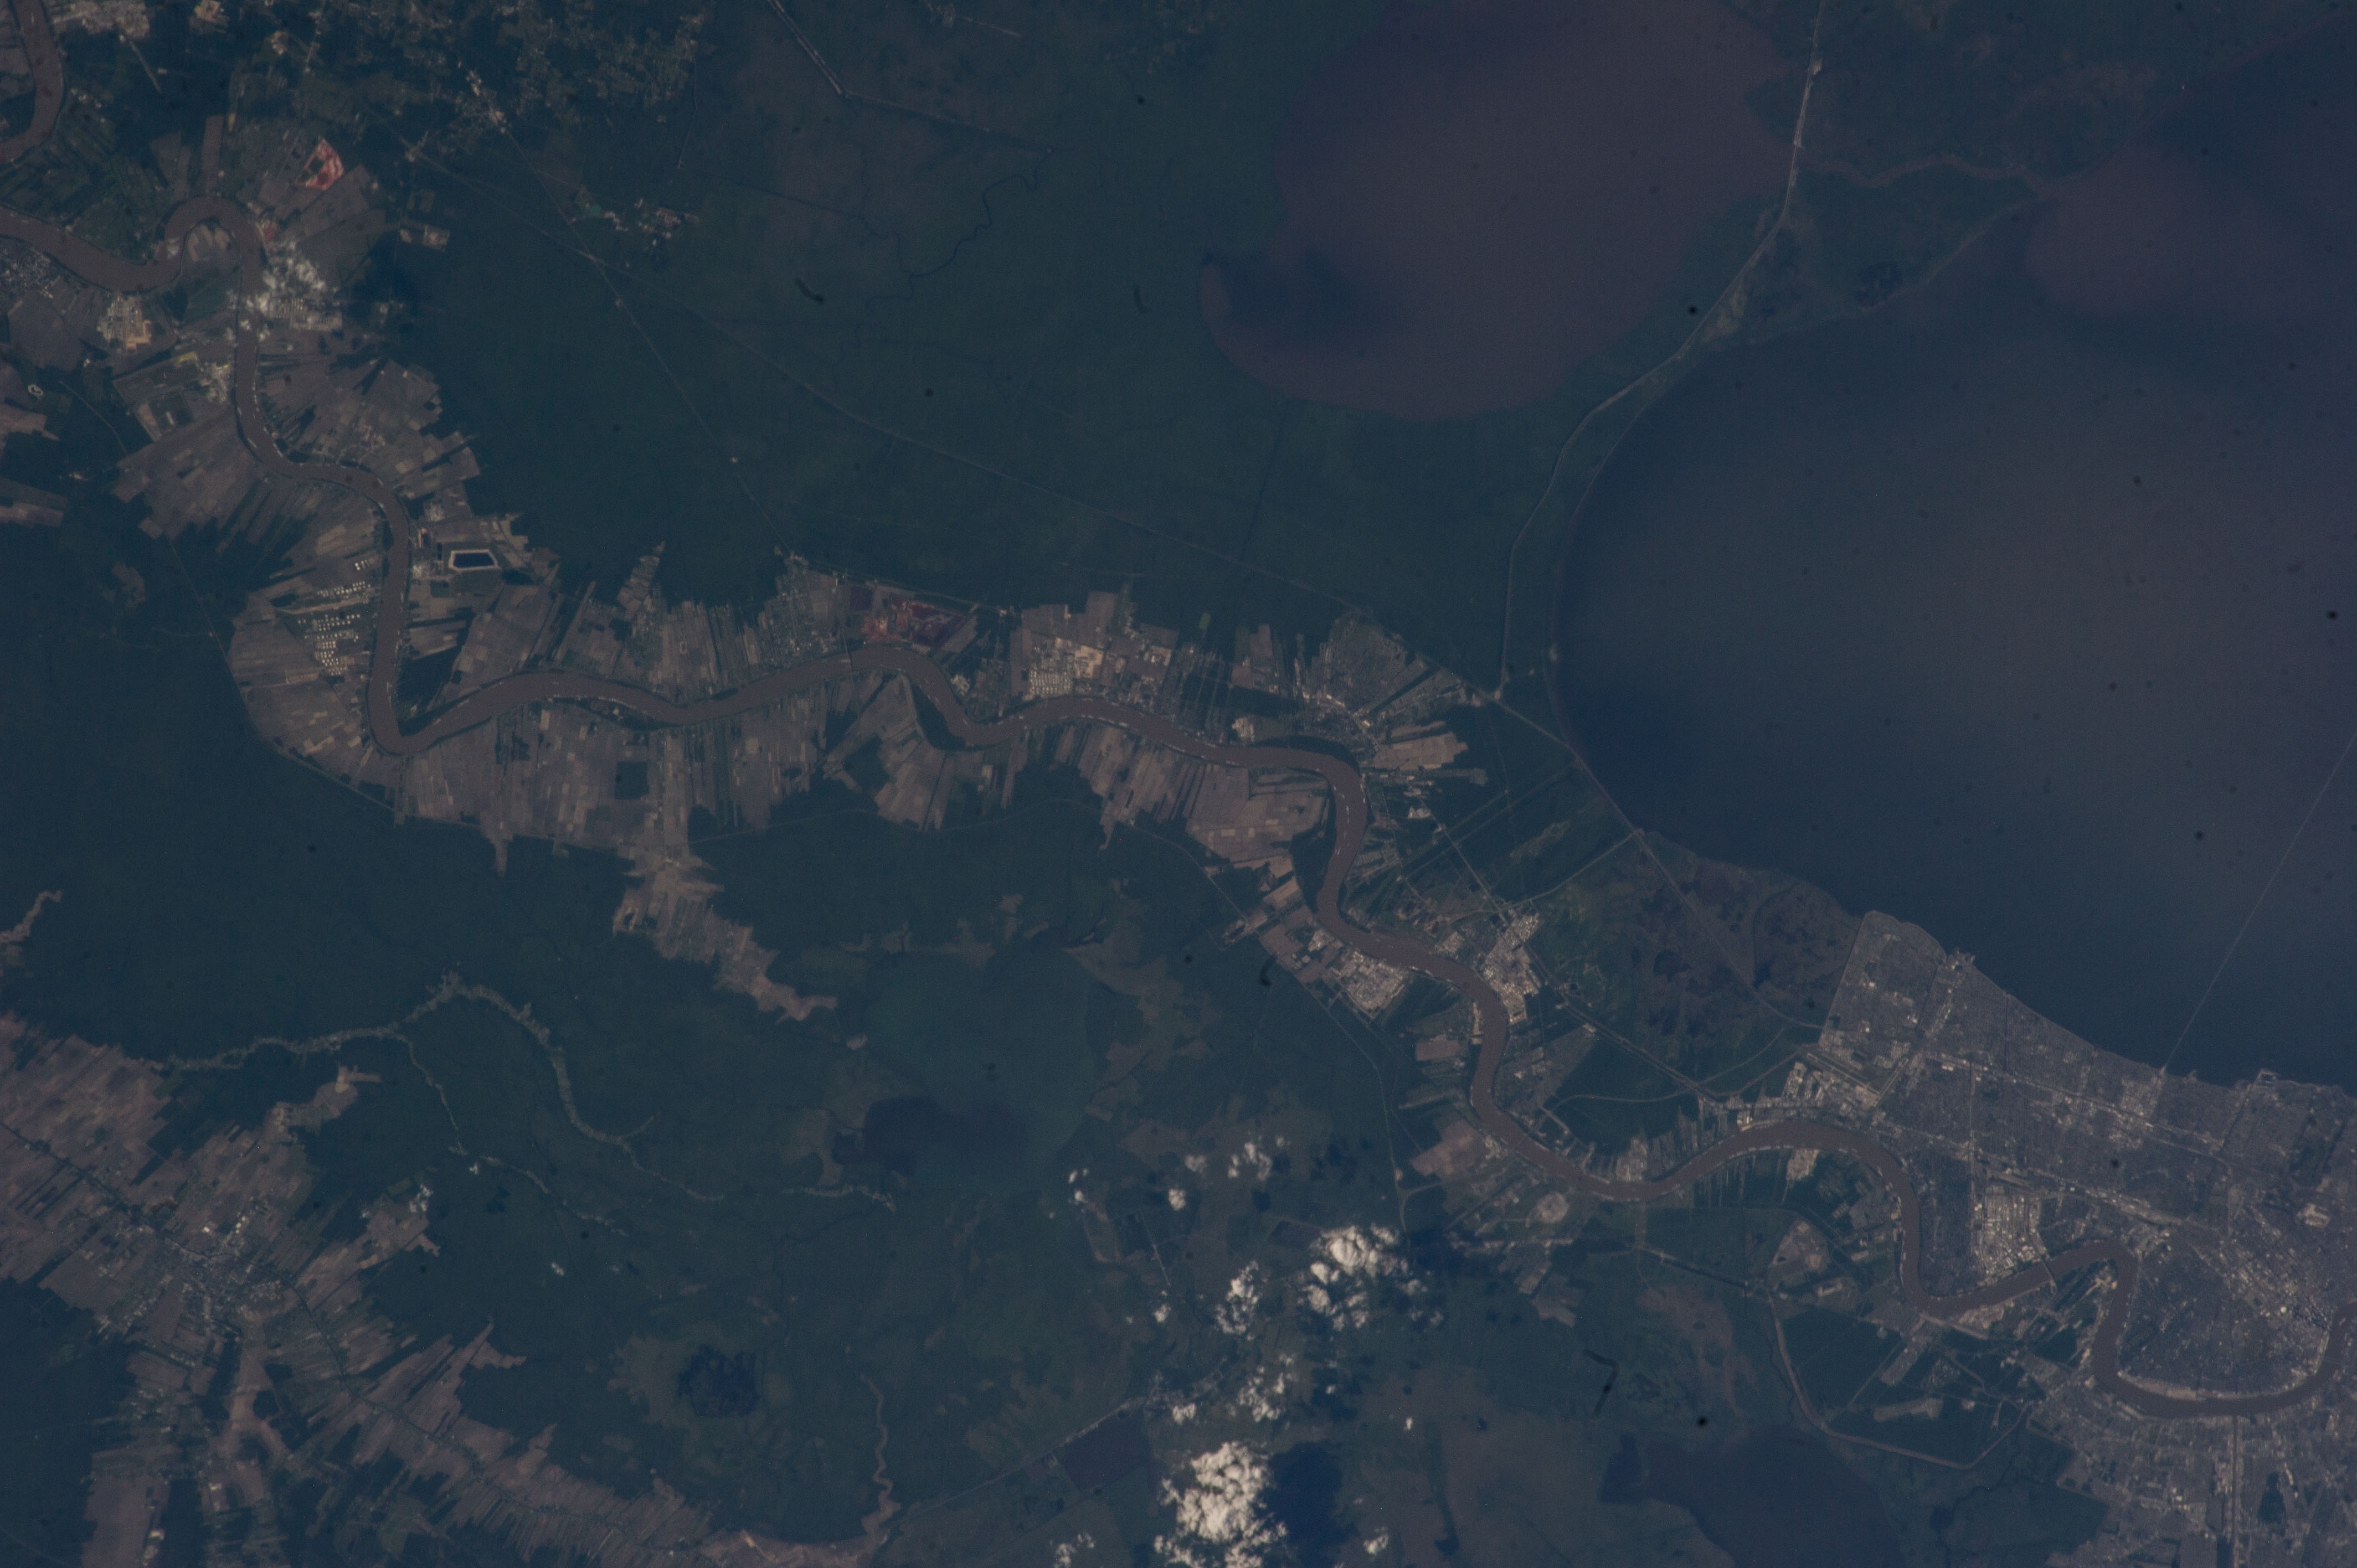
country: USA-LOUISIANA
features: LAKE PONTCHARTRAIN, MAUREAS SWAMP WILDLIFE, LAKE SALVADOR, MISISIPI RIVER
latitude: 30.0
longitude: -90.5
